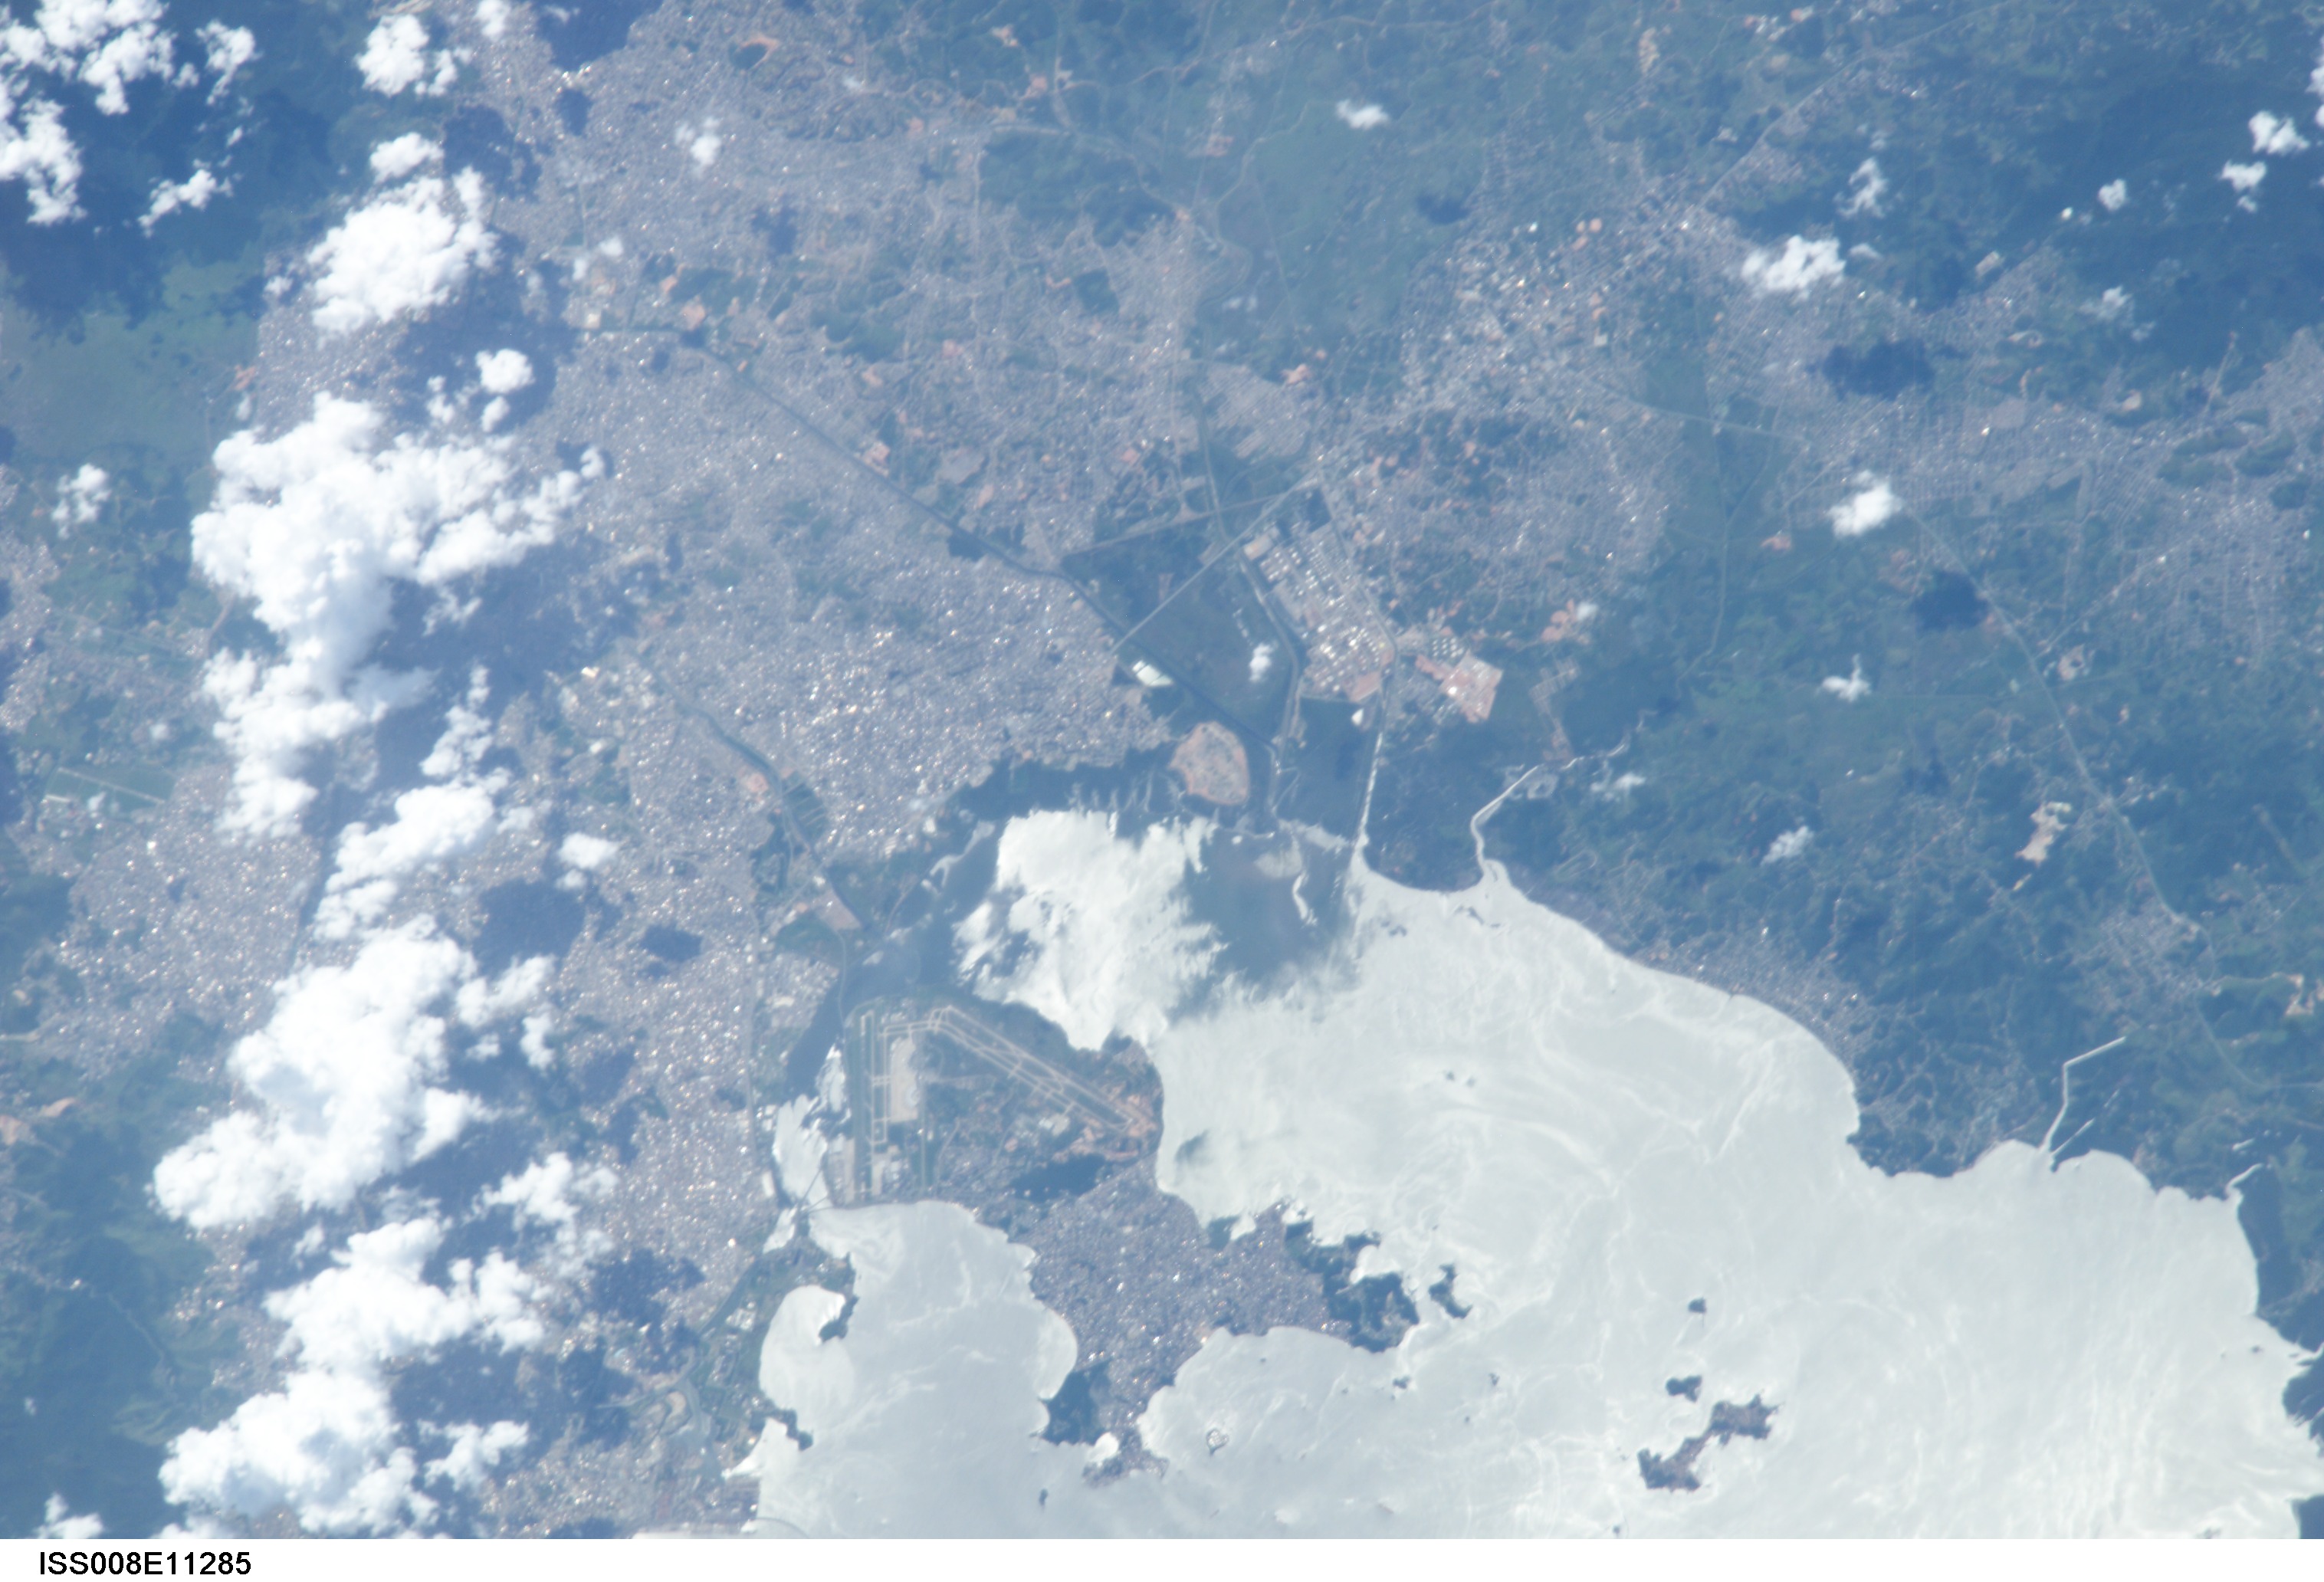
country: BRAZIL
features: RIO DE JANEIRO, GUANABARA BAY
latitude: -23.0
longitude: -43.5
